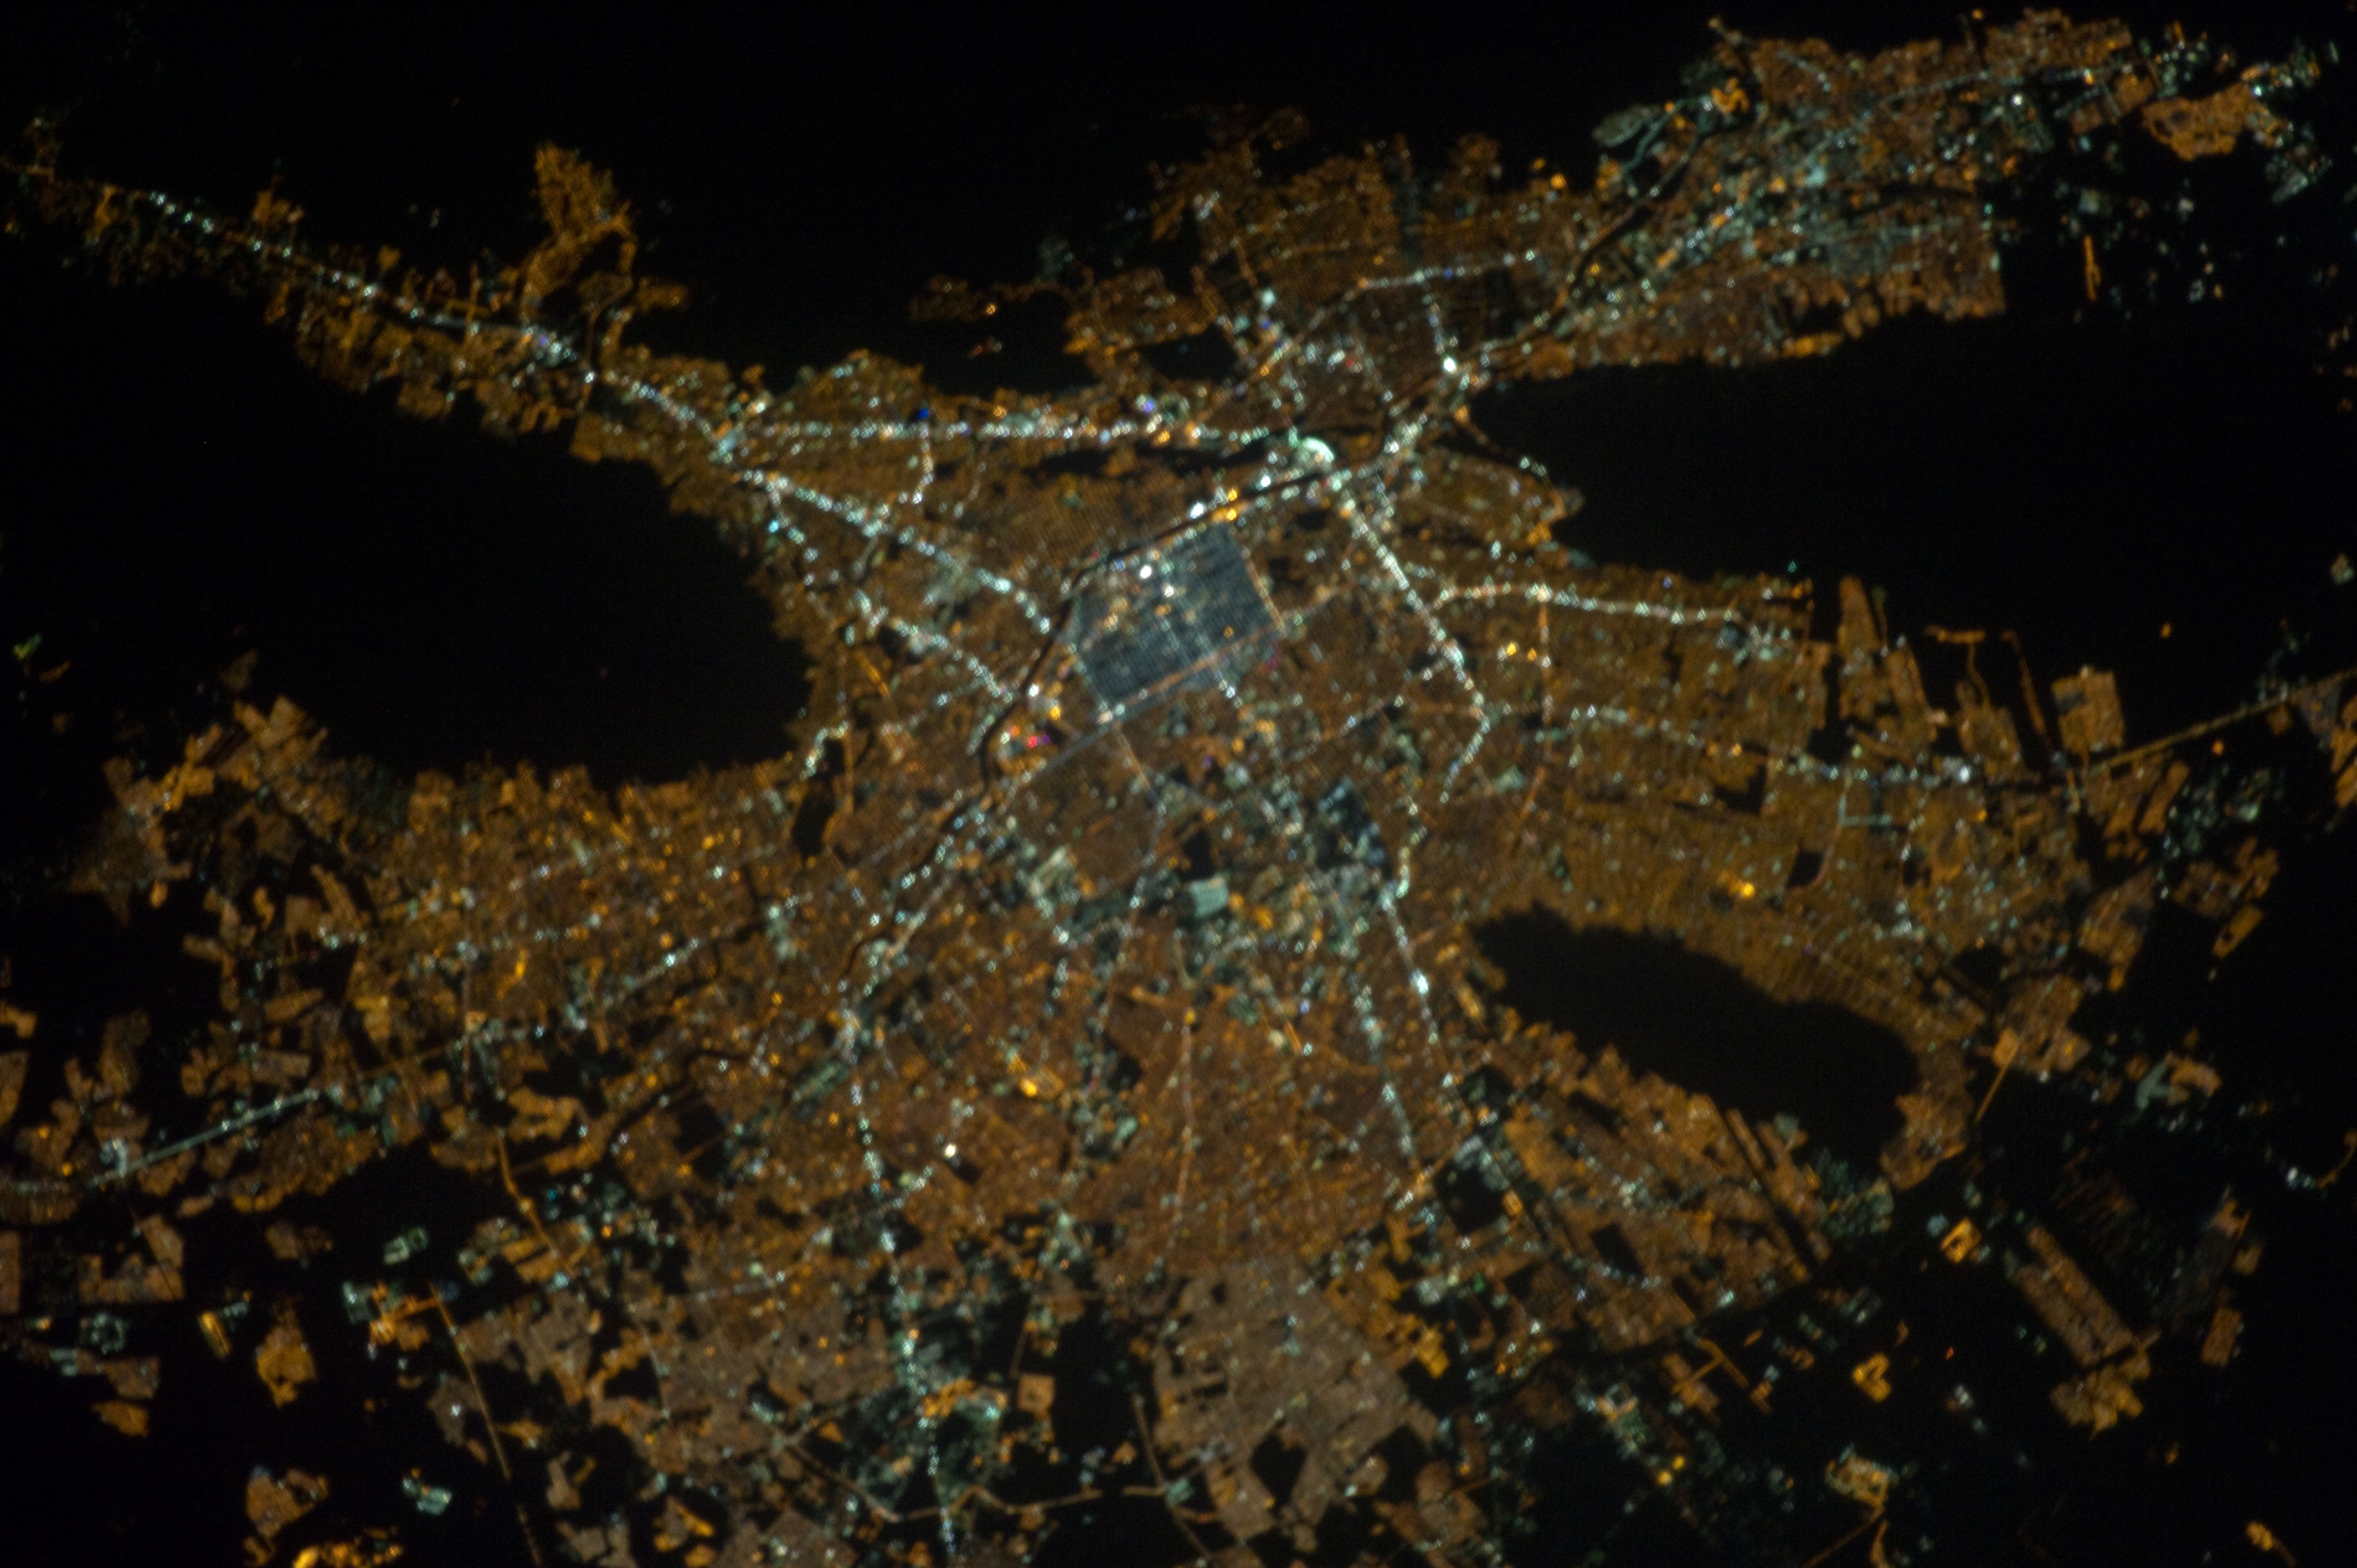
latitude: 32.8
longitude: -96.8
